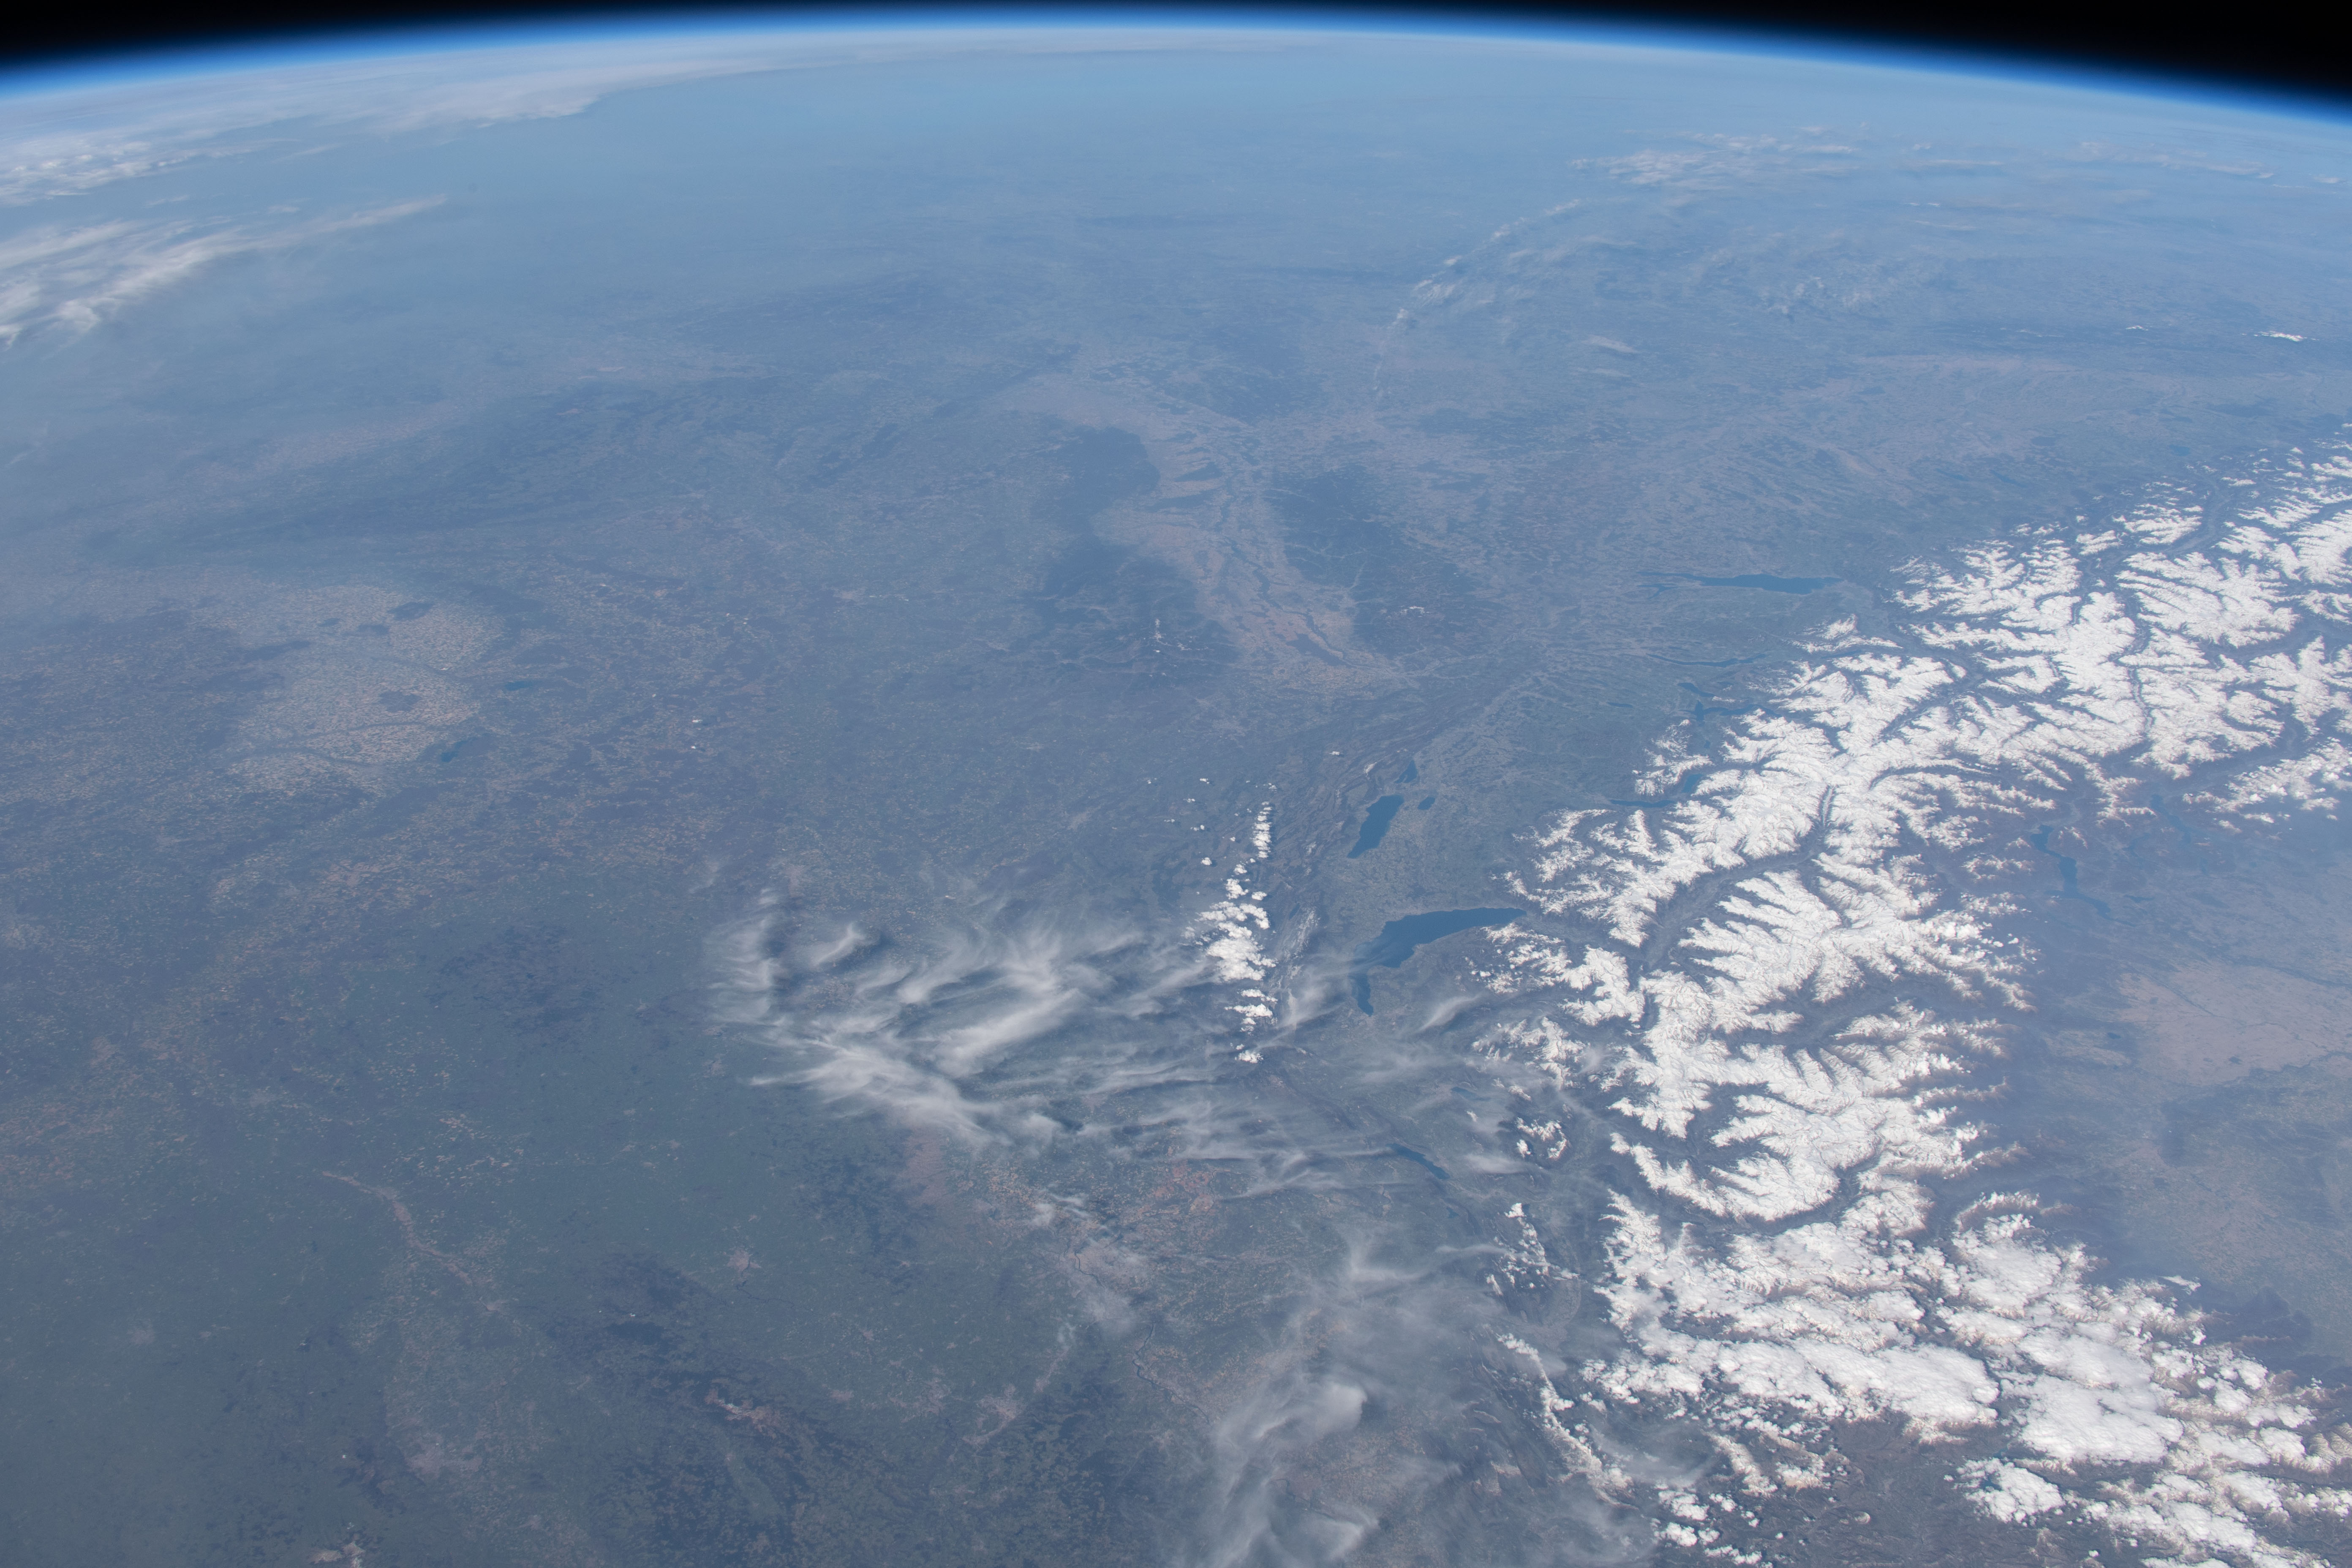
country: SWITZERLAND
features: THE ALPS MOUNTAIN RANGE
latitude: 46.5
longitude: 7.0
